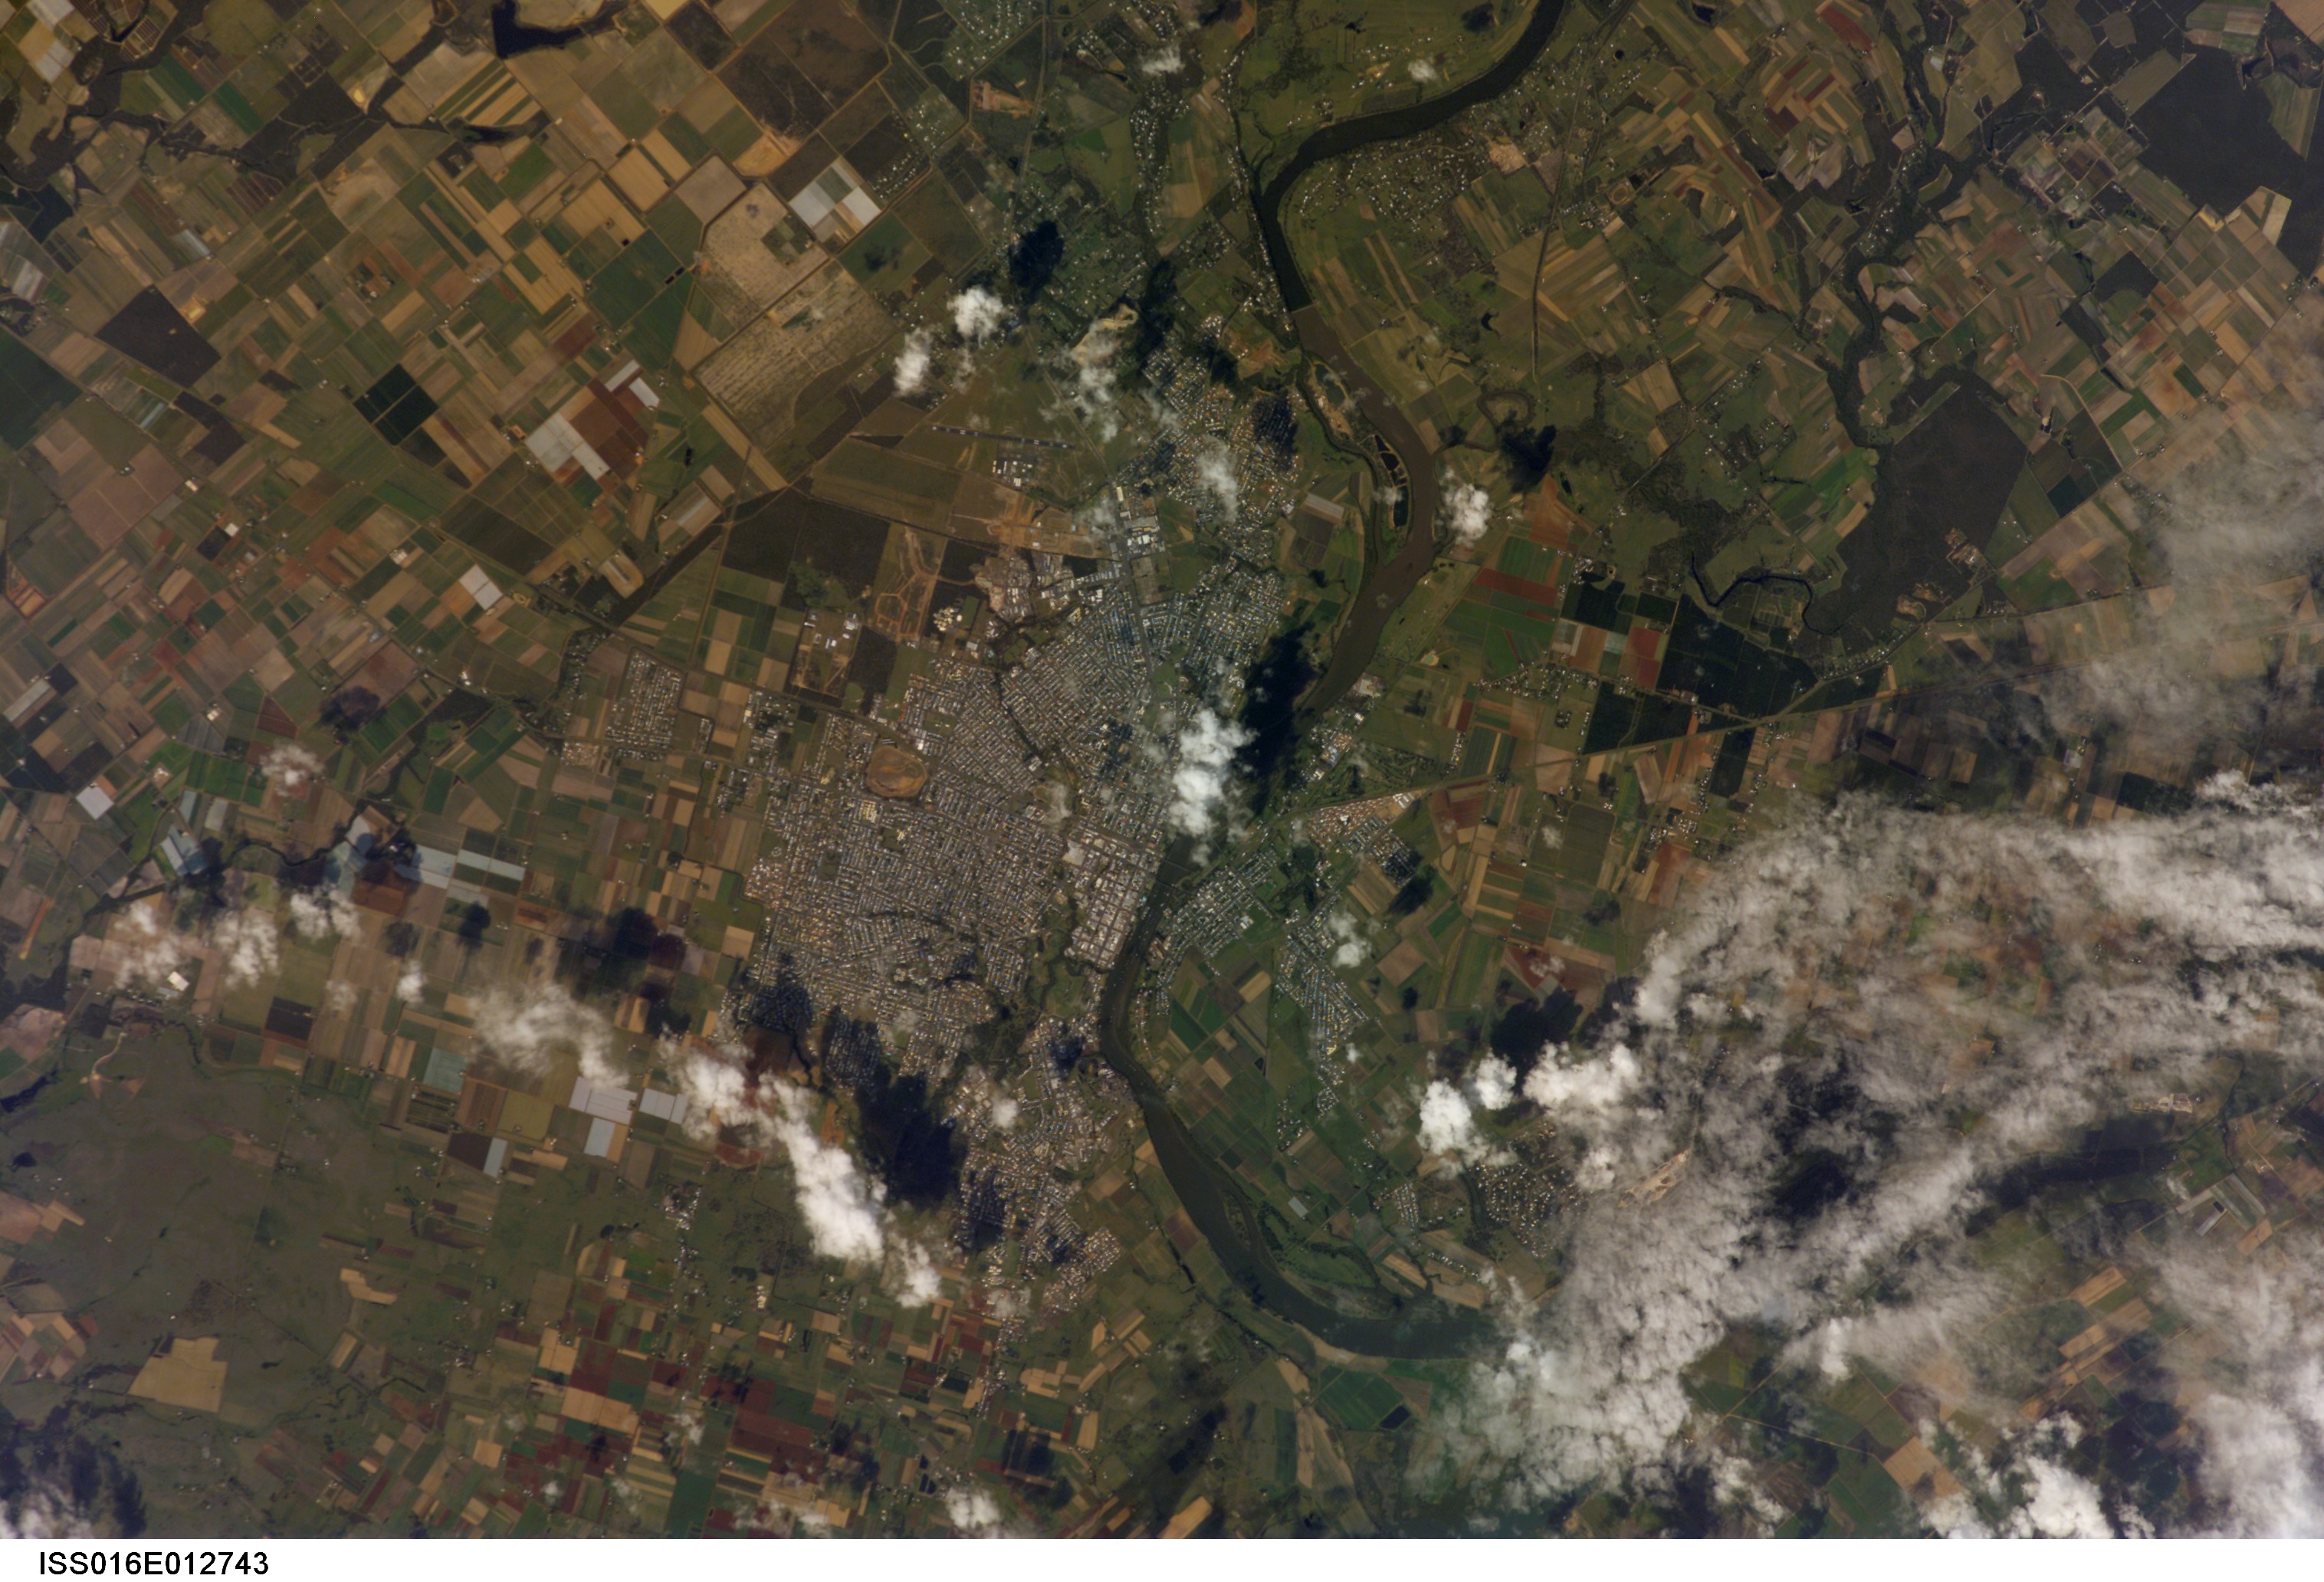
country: AUSTRALIA-Q
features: BUNDABERG, BURNETT R., AGR.
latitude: -24.9
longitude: 152.3
